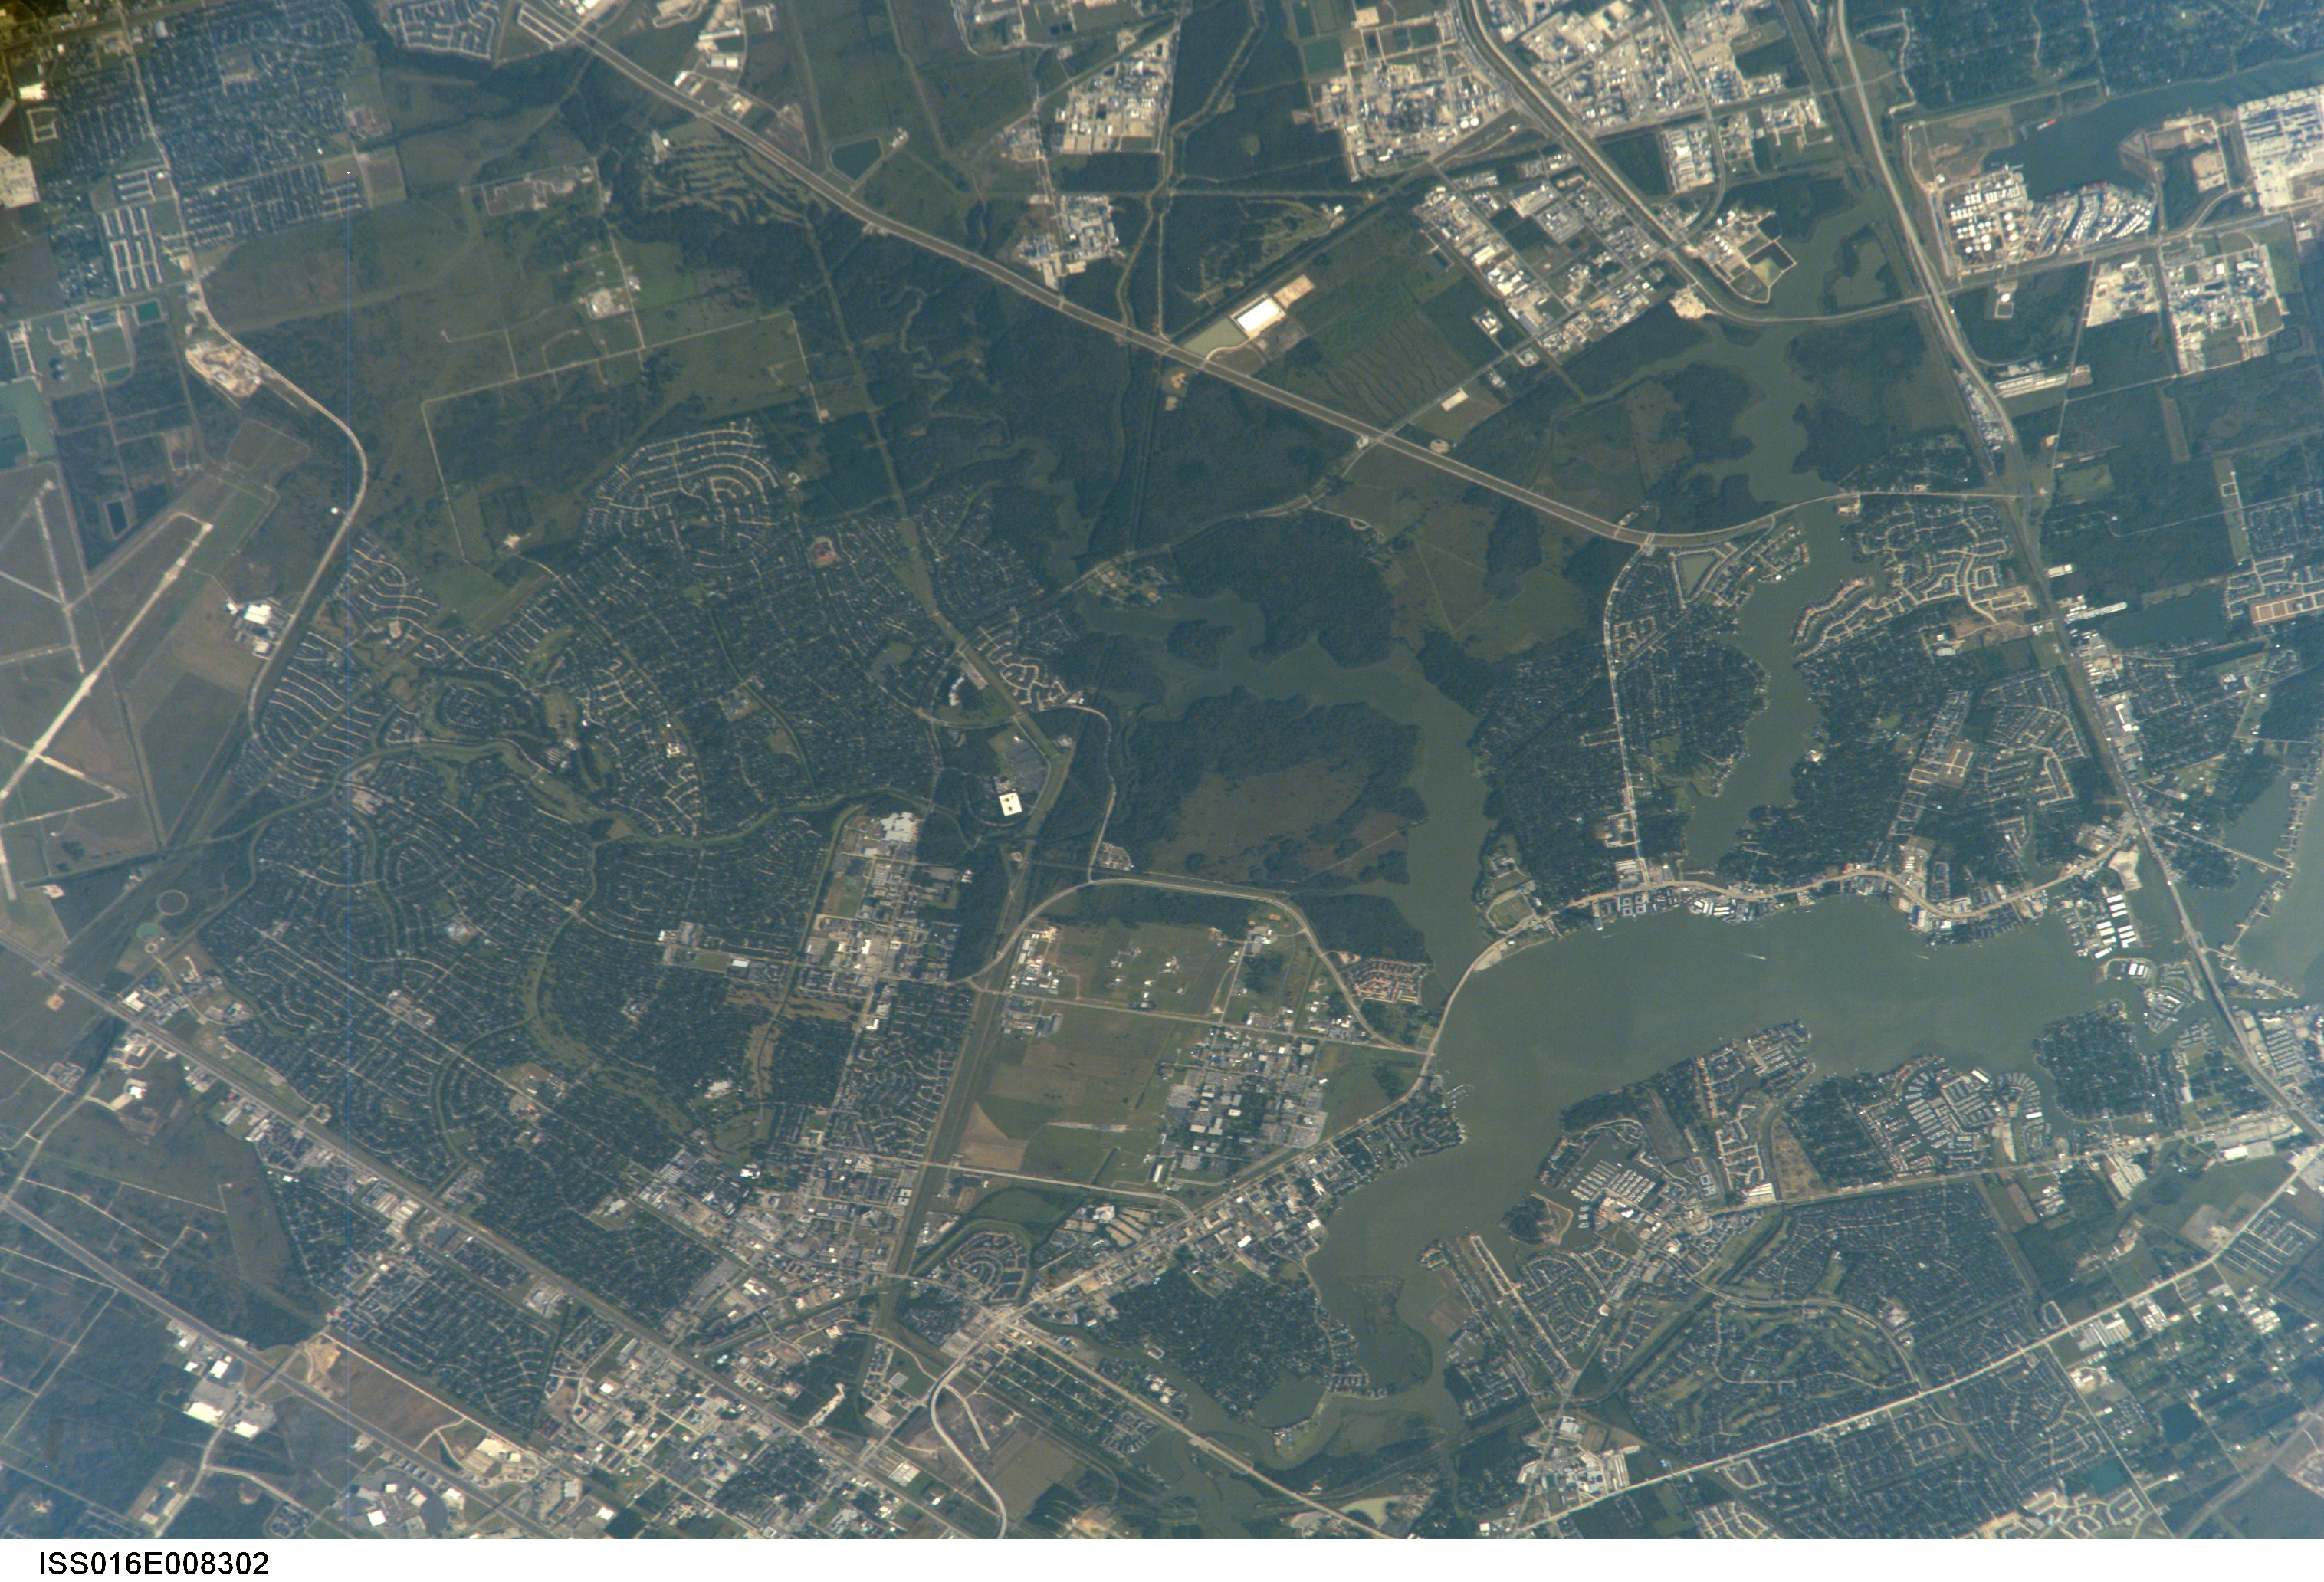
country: USA-TEXAS
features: JOHNSON SPACE CENTER, HOUSTON
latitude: 29.6
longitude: -95.1
